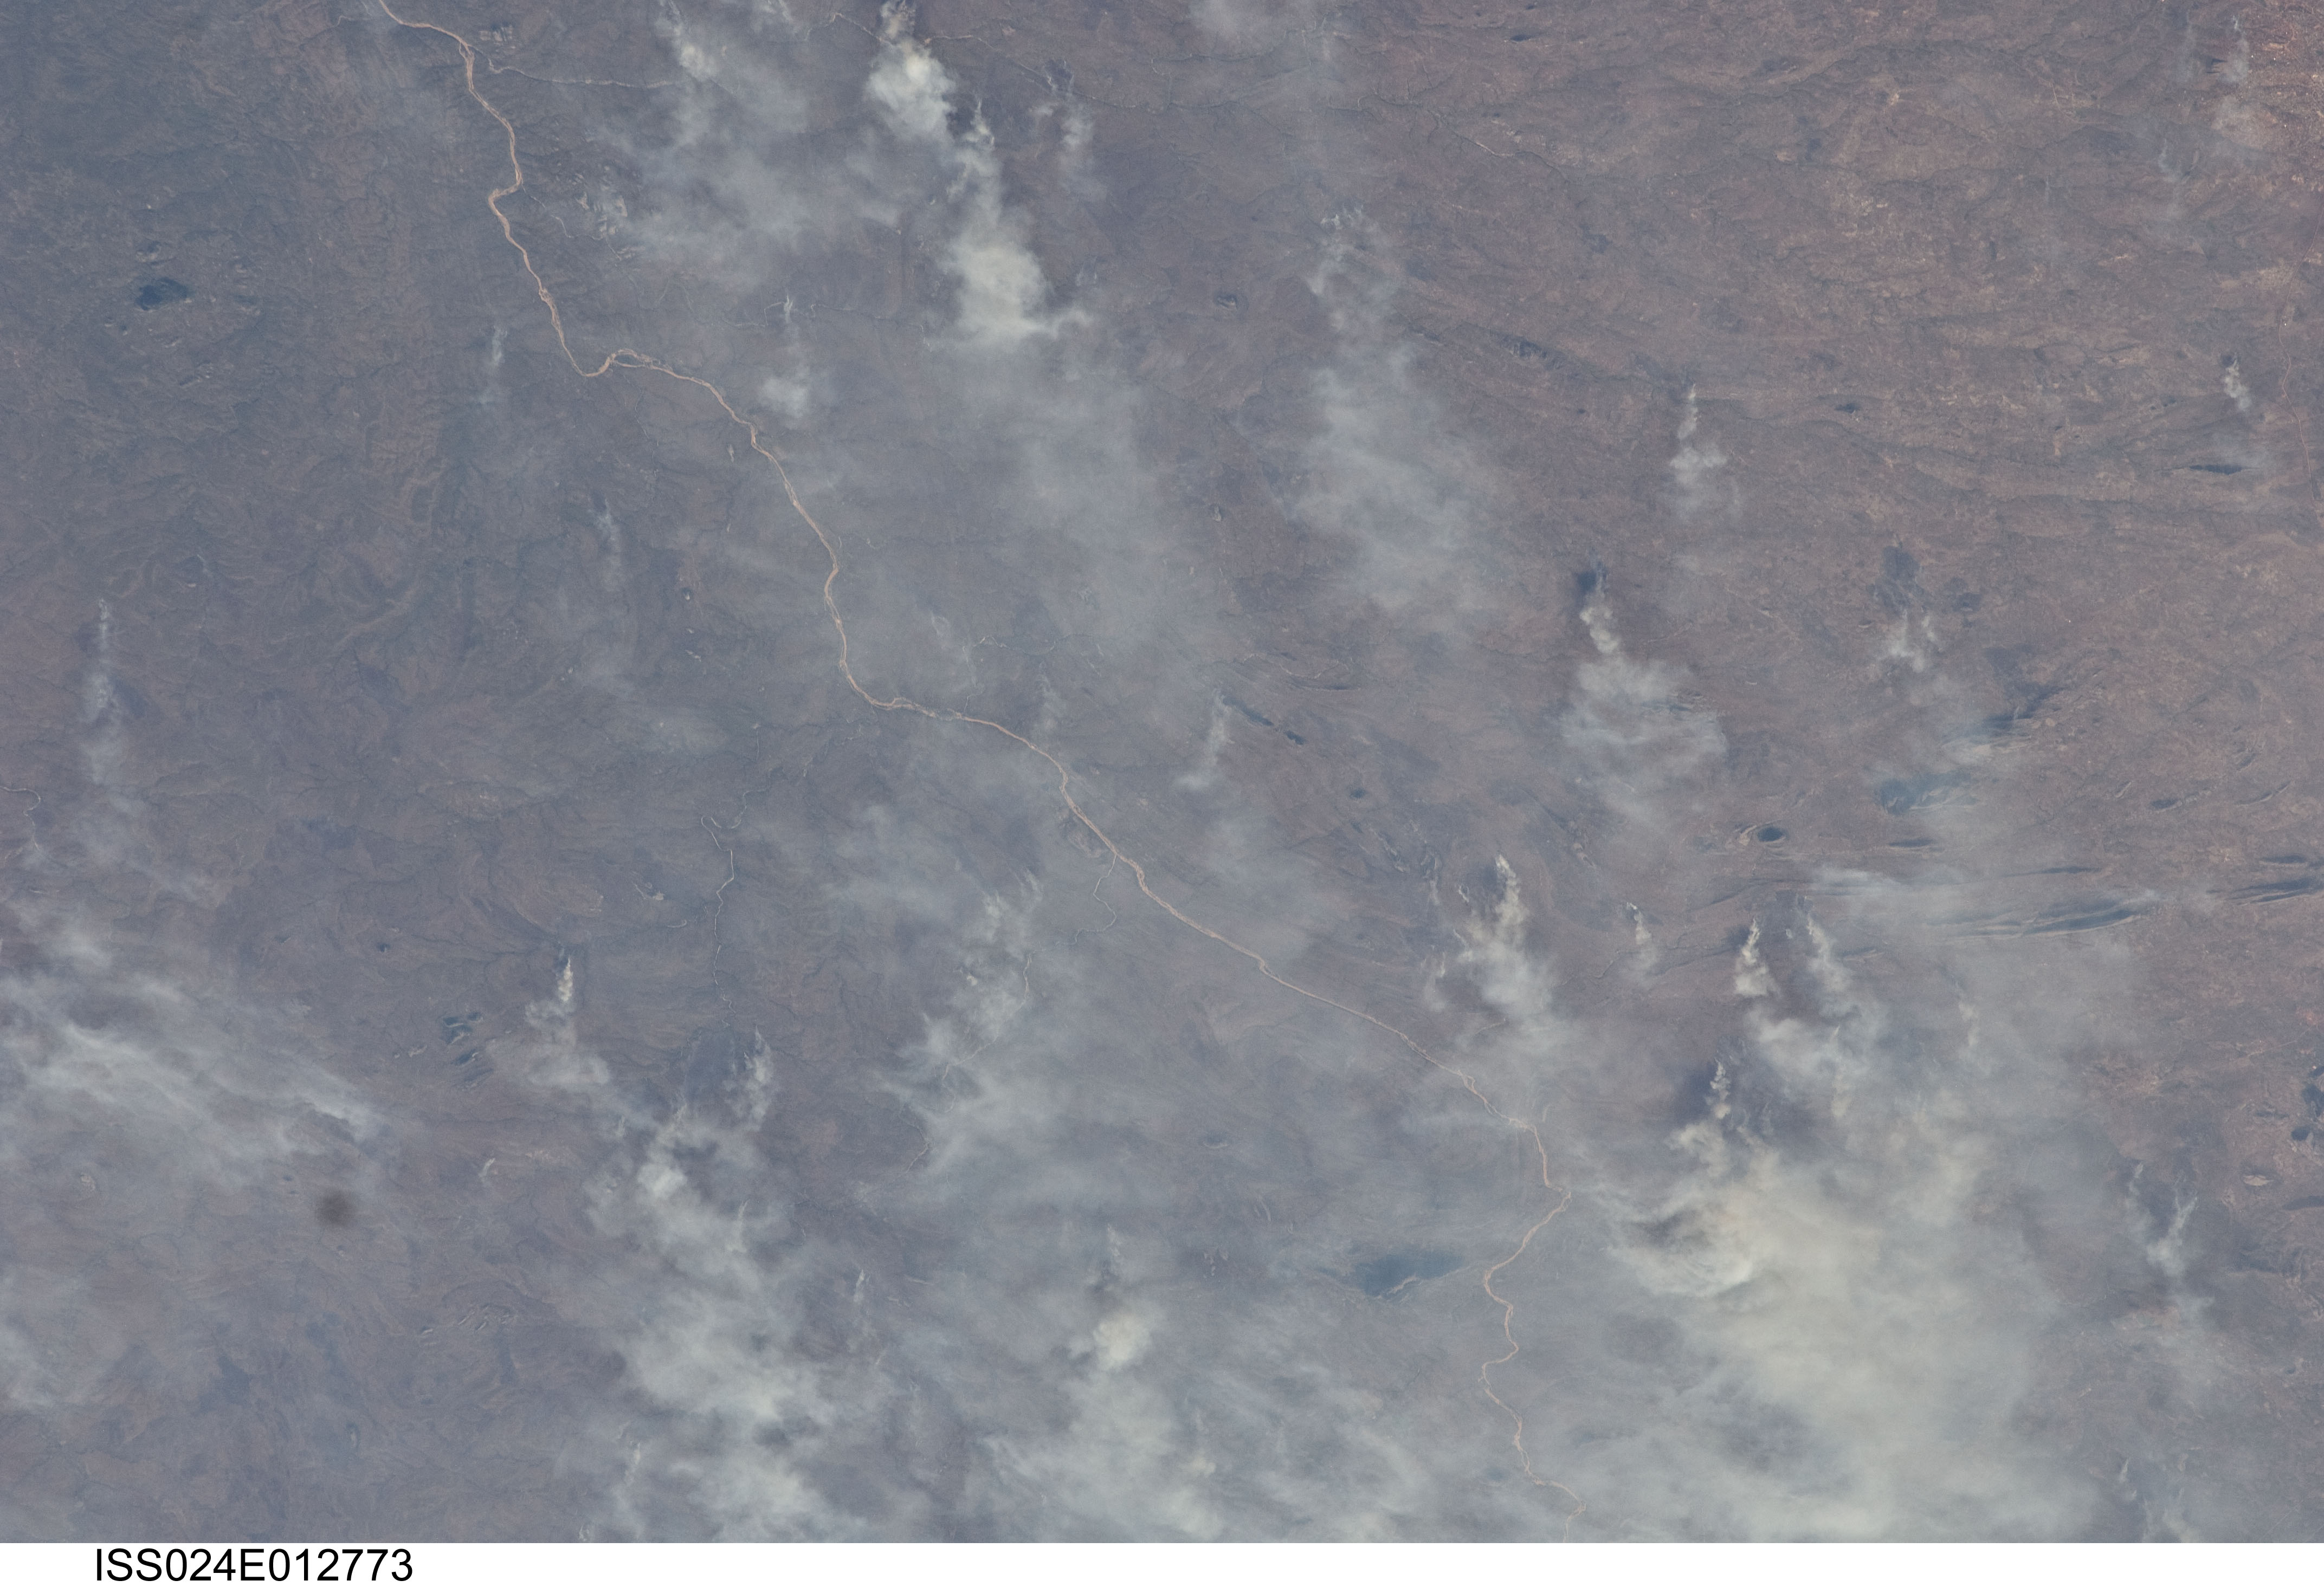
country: MOZAMBIQUE
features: PUNGWE RIVER DRAINAGE, NUMEROUS FIRE SMOKE PLUMES, HILLS
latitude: -18.7
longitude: 33.6
